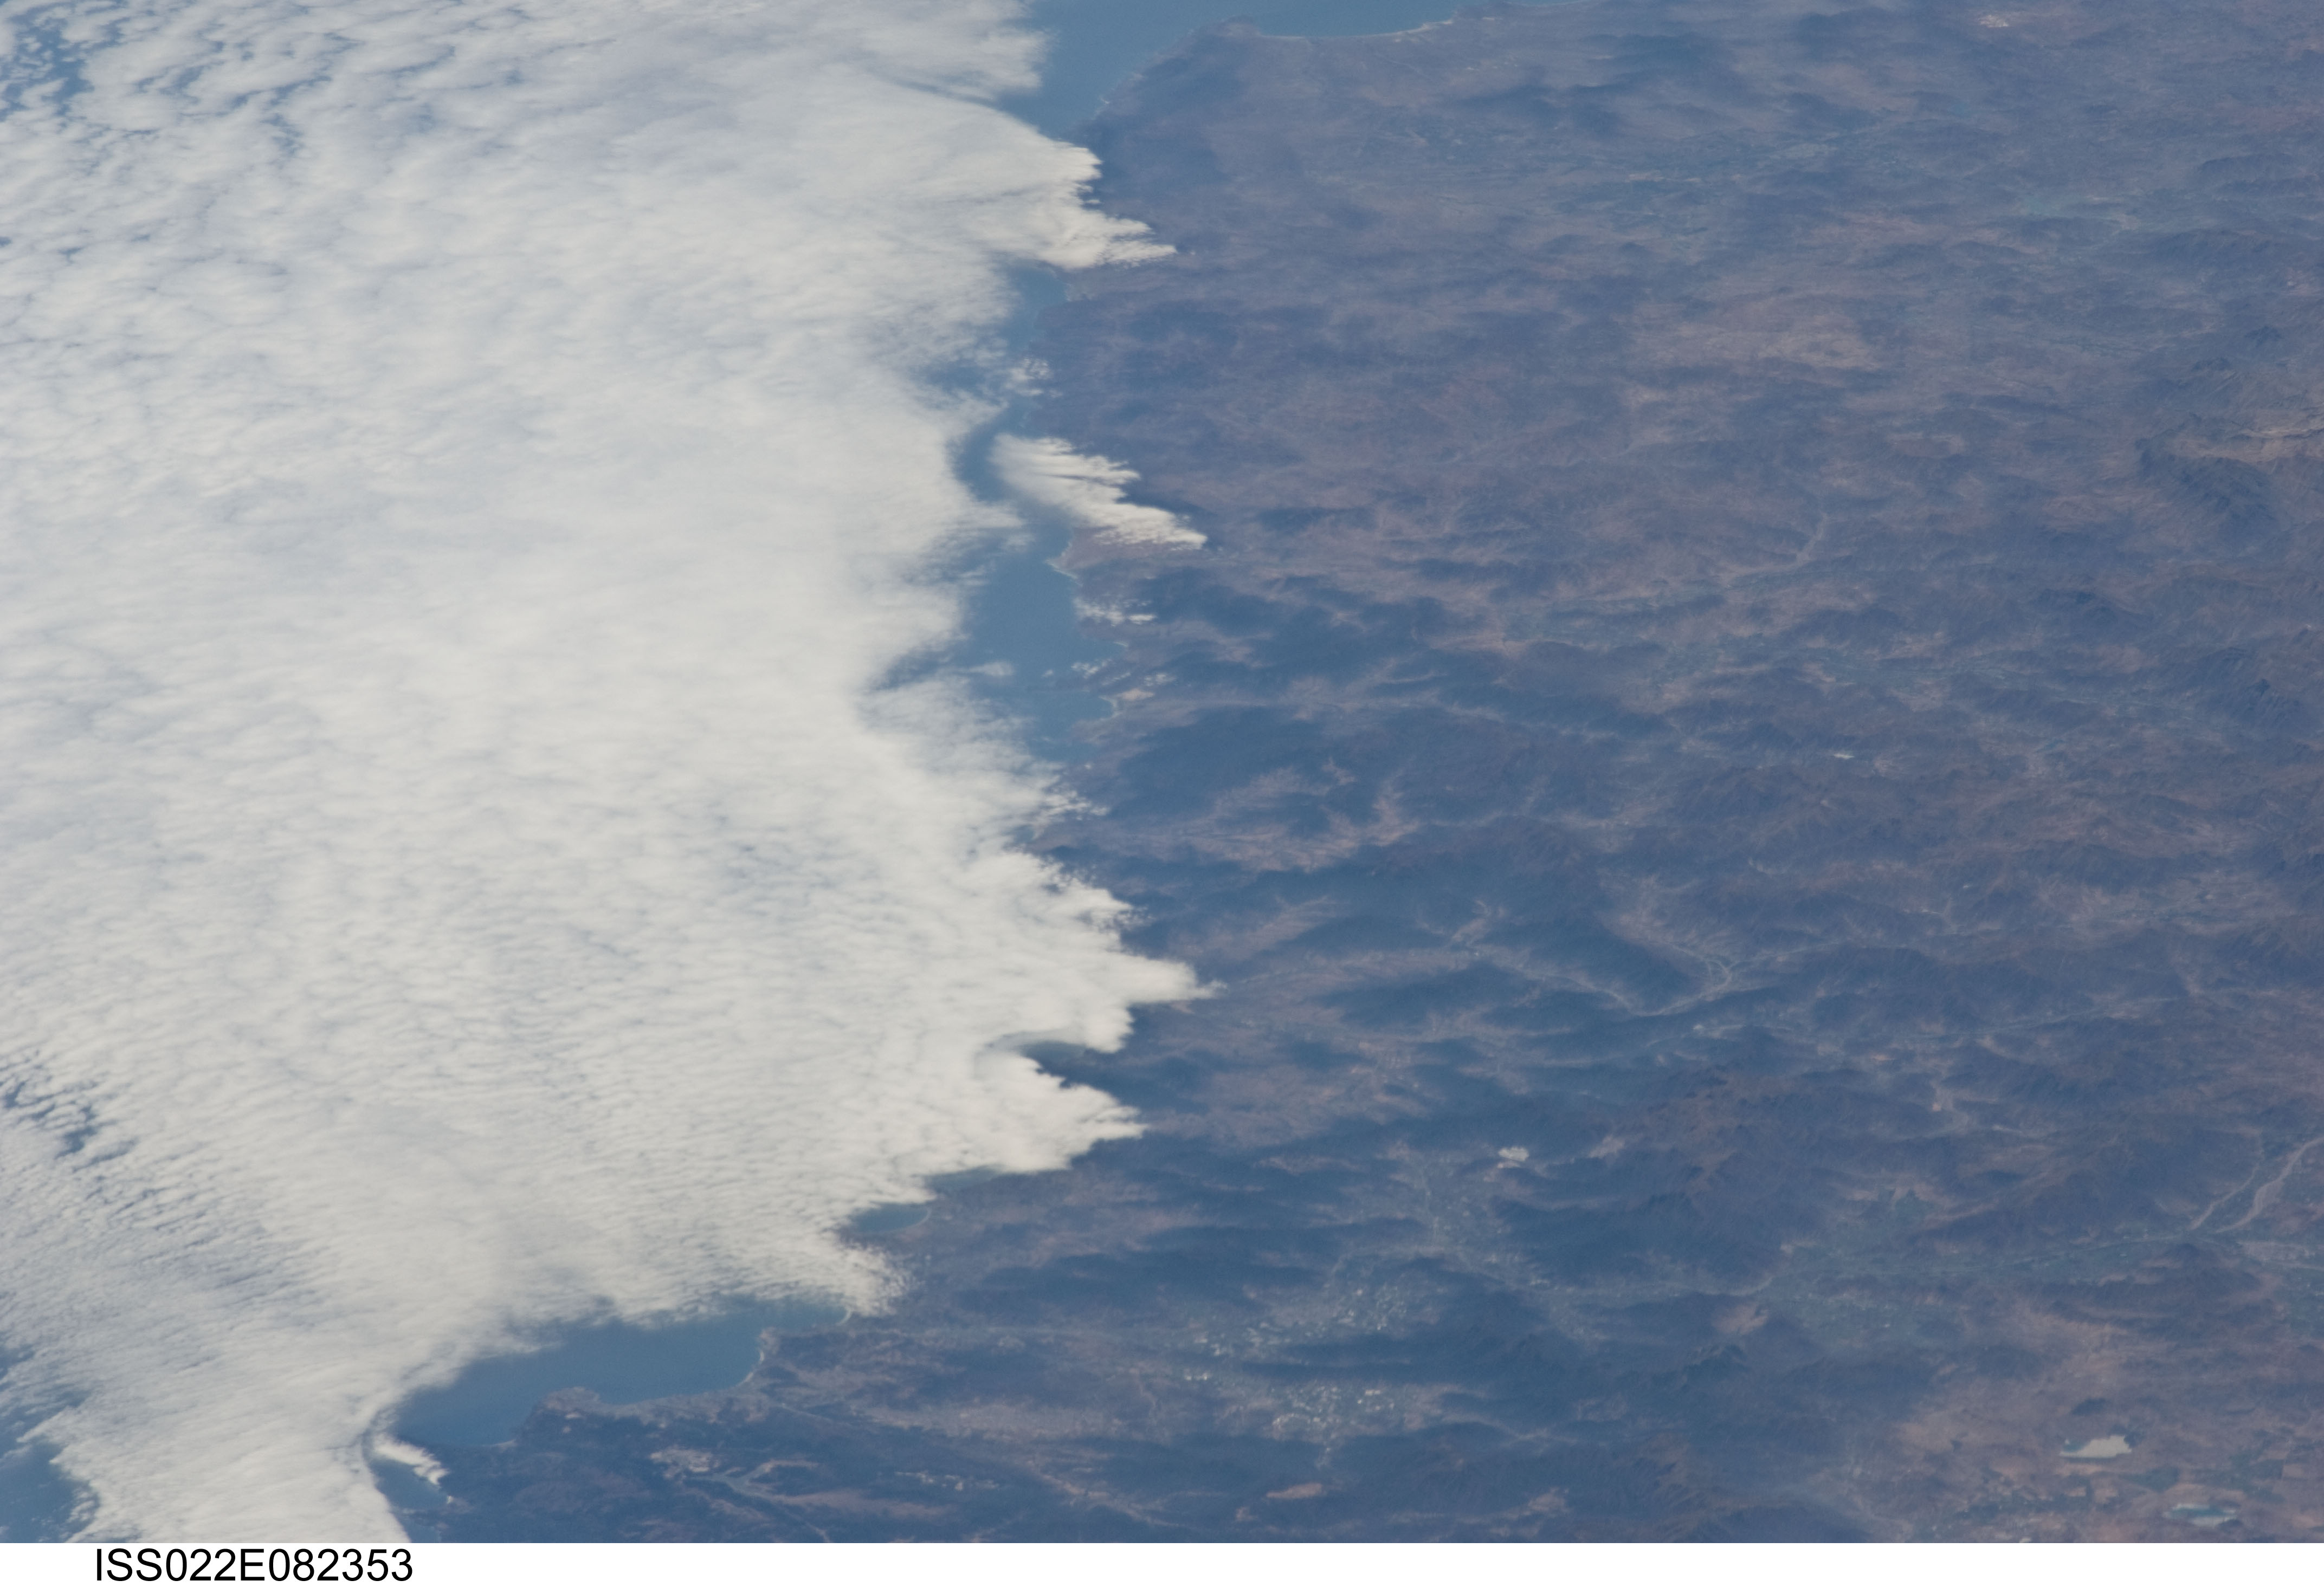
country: CHILE
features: COAST, HILLS, FOREST, VALLEYS BETWEEN SAN ANTONIO AND VALPARAISO
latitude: -33.3
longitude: -71.5
